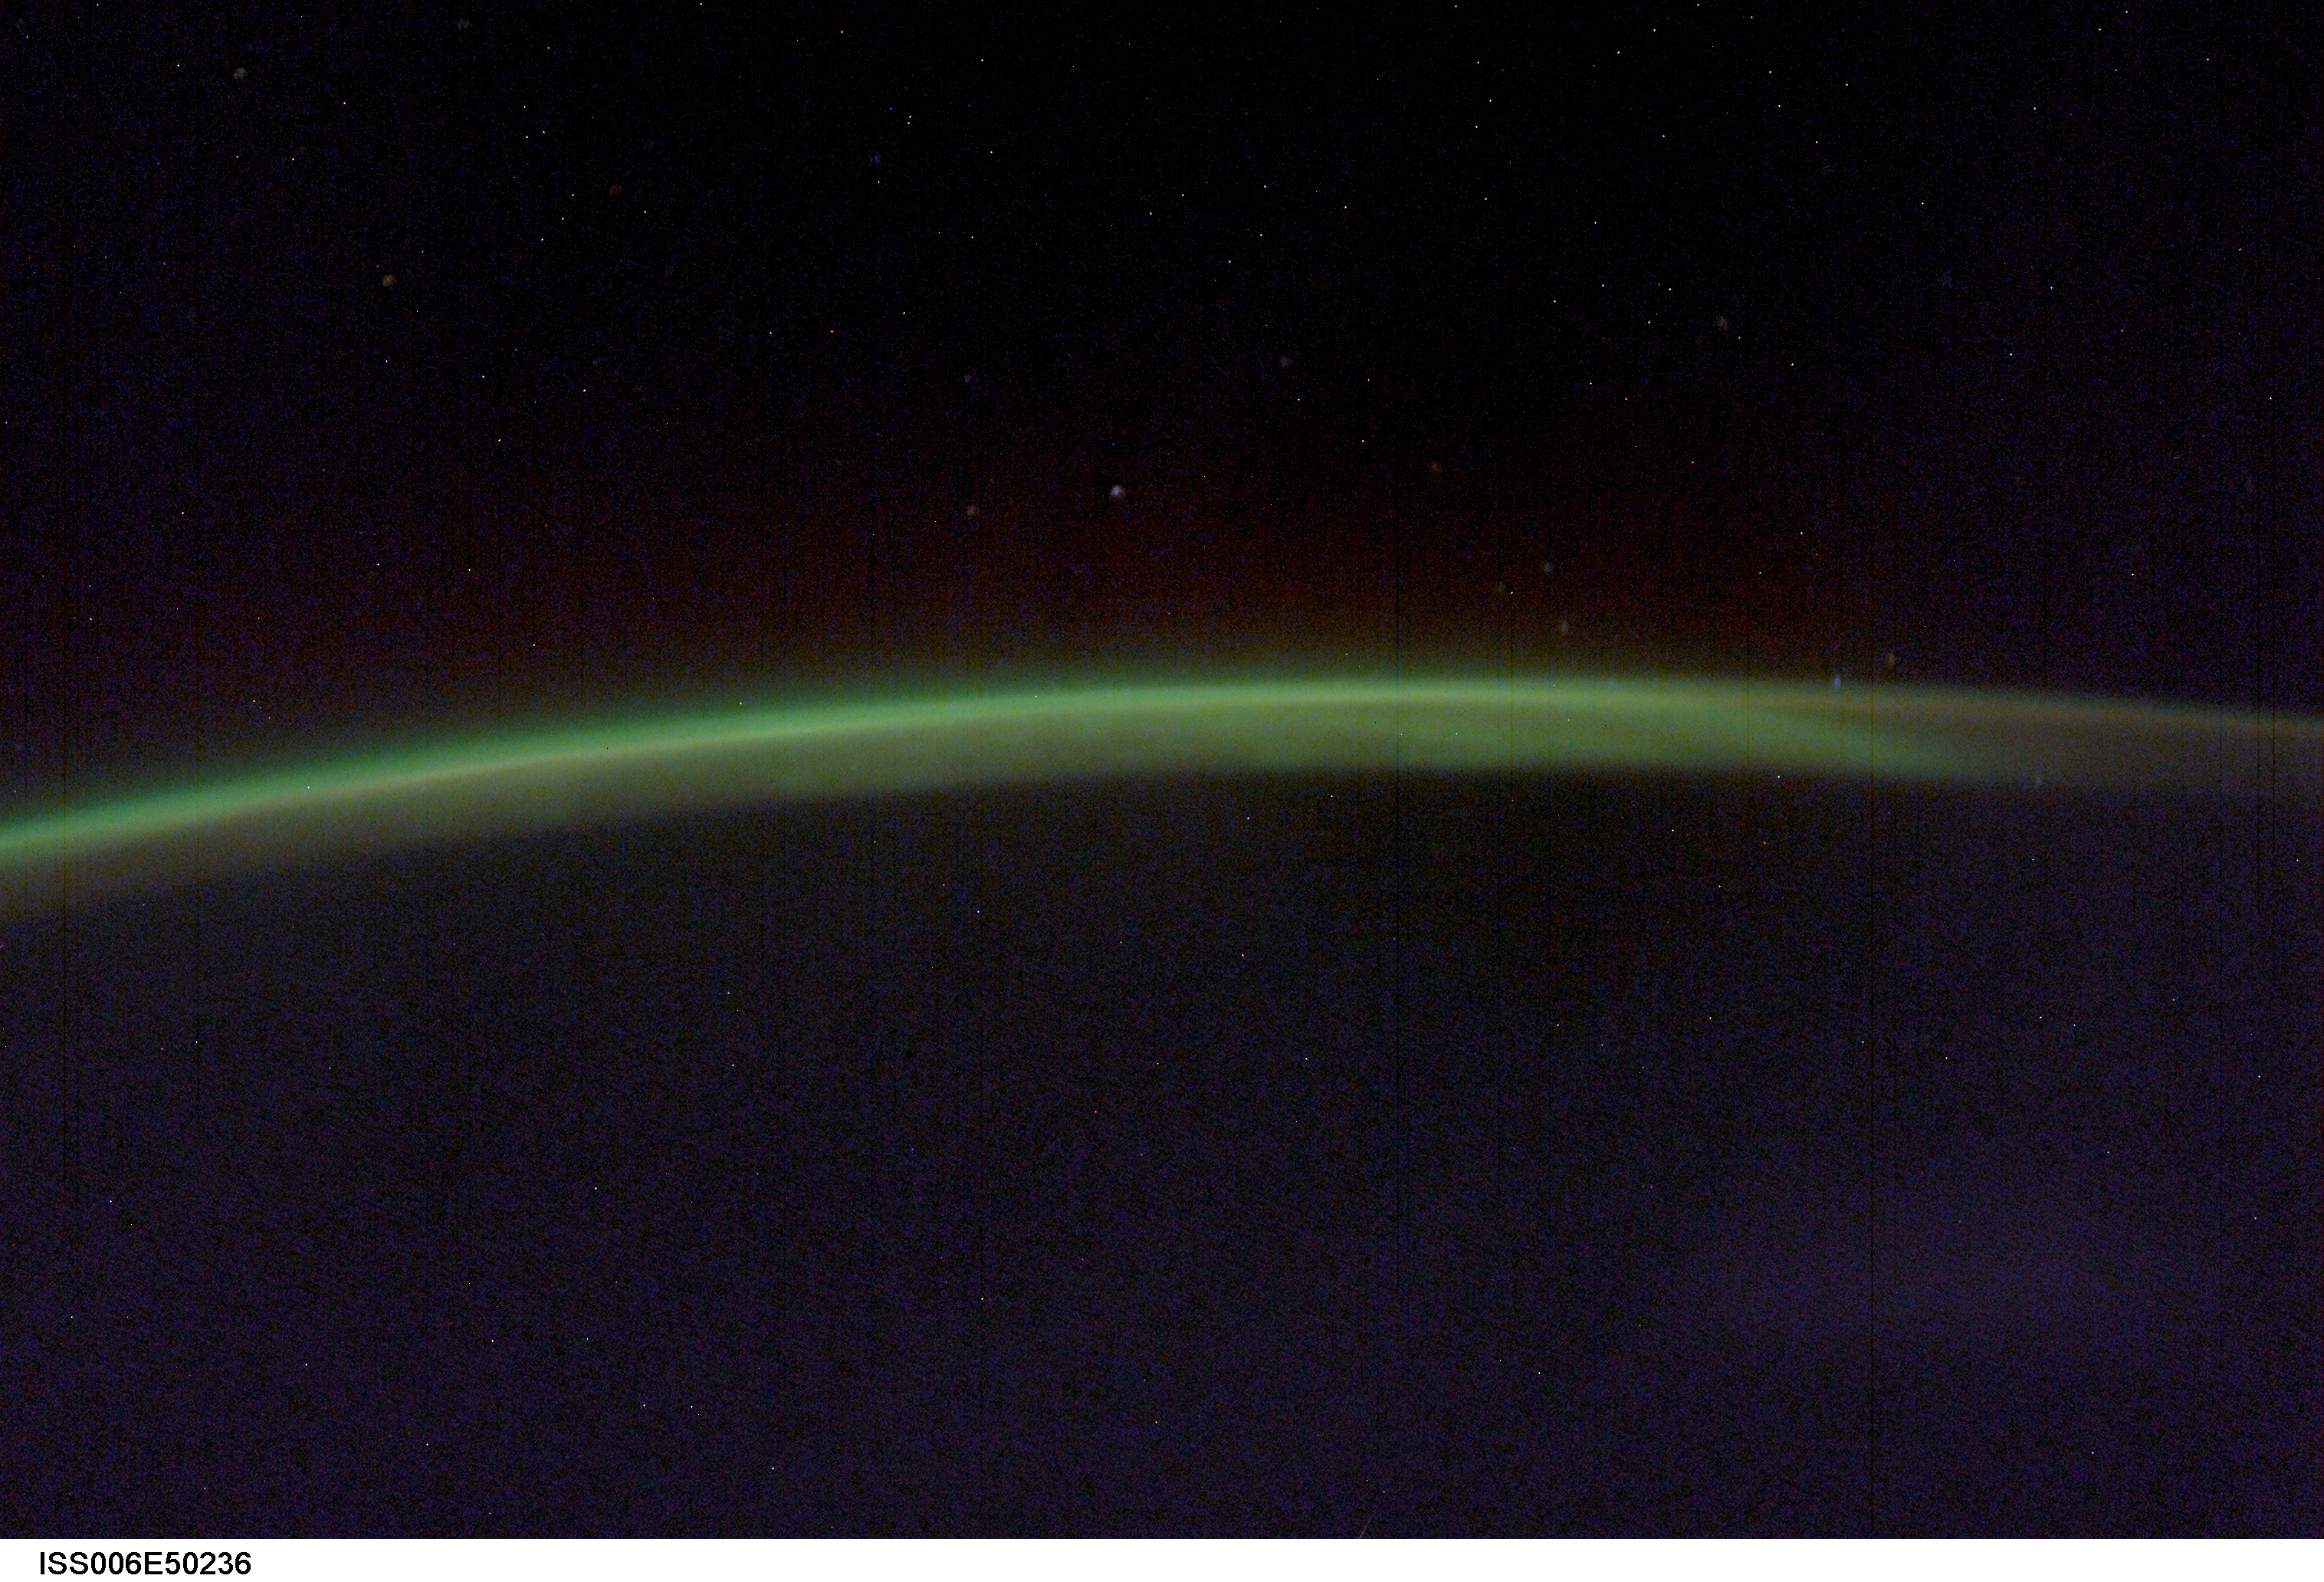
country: AURORA
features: AURORA AUSTRALIS, AIRGLOW
